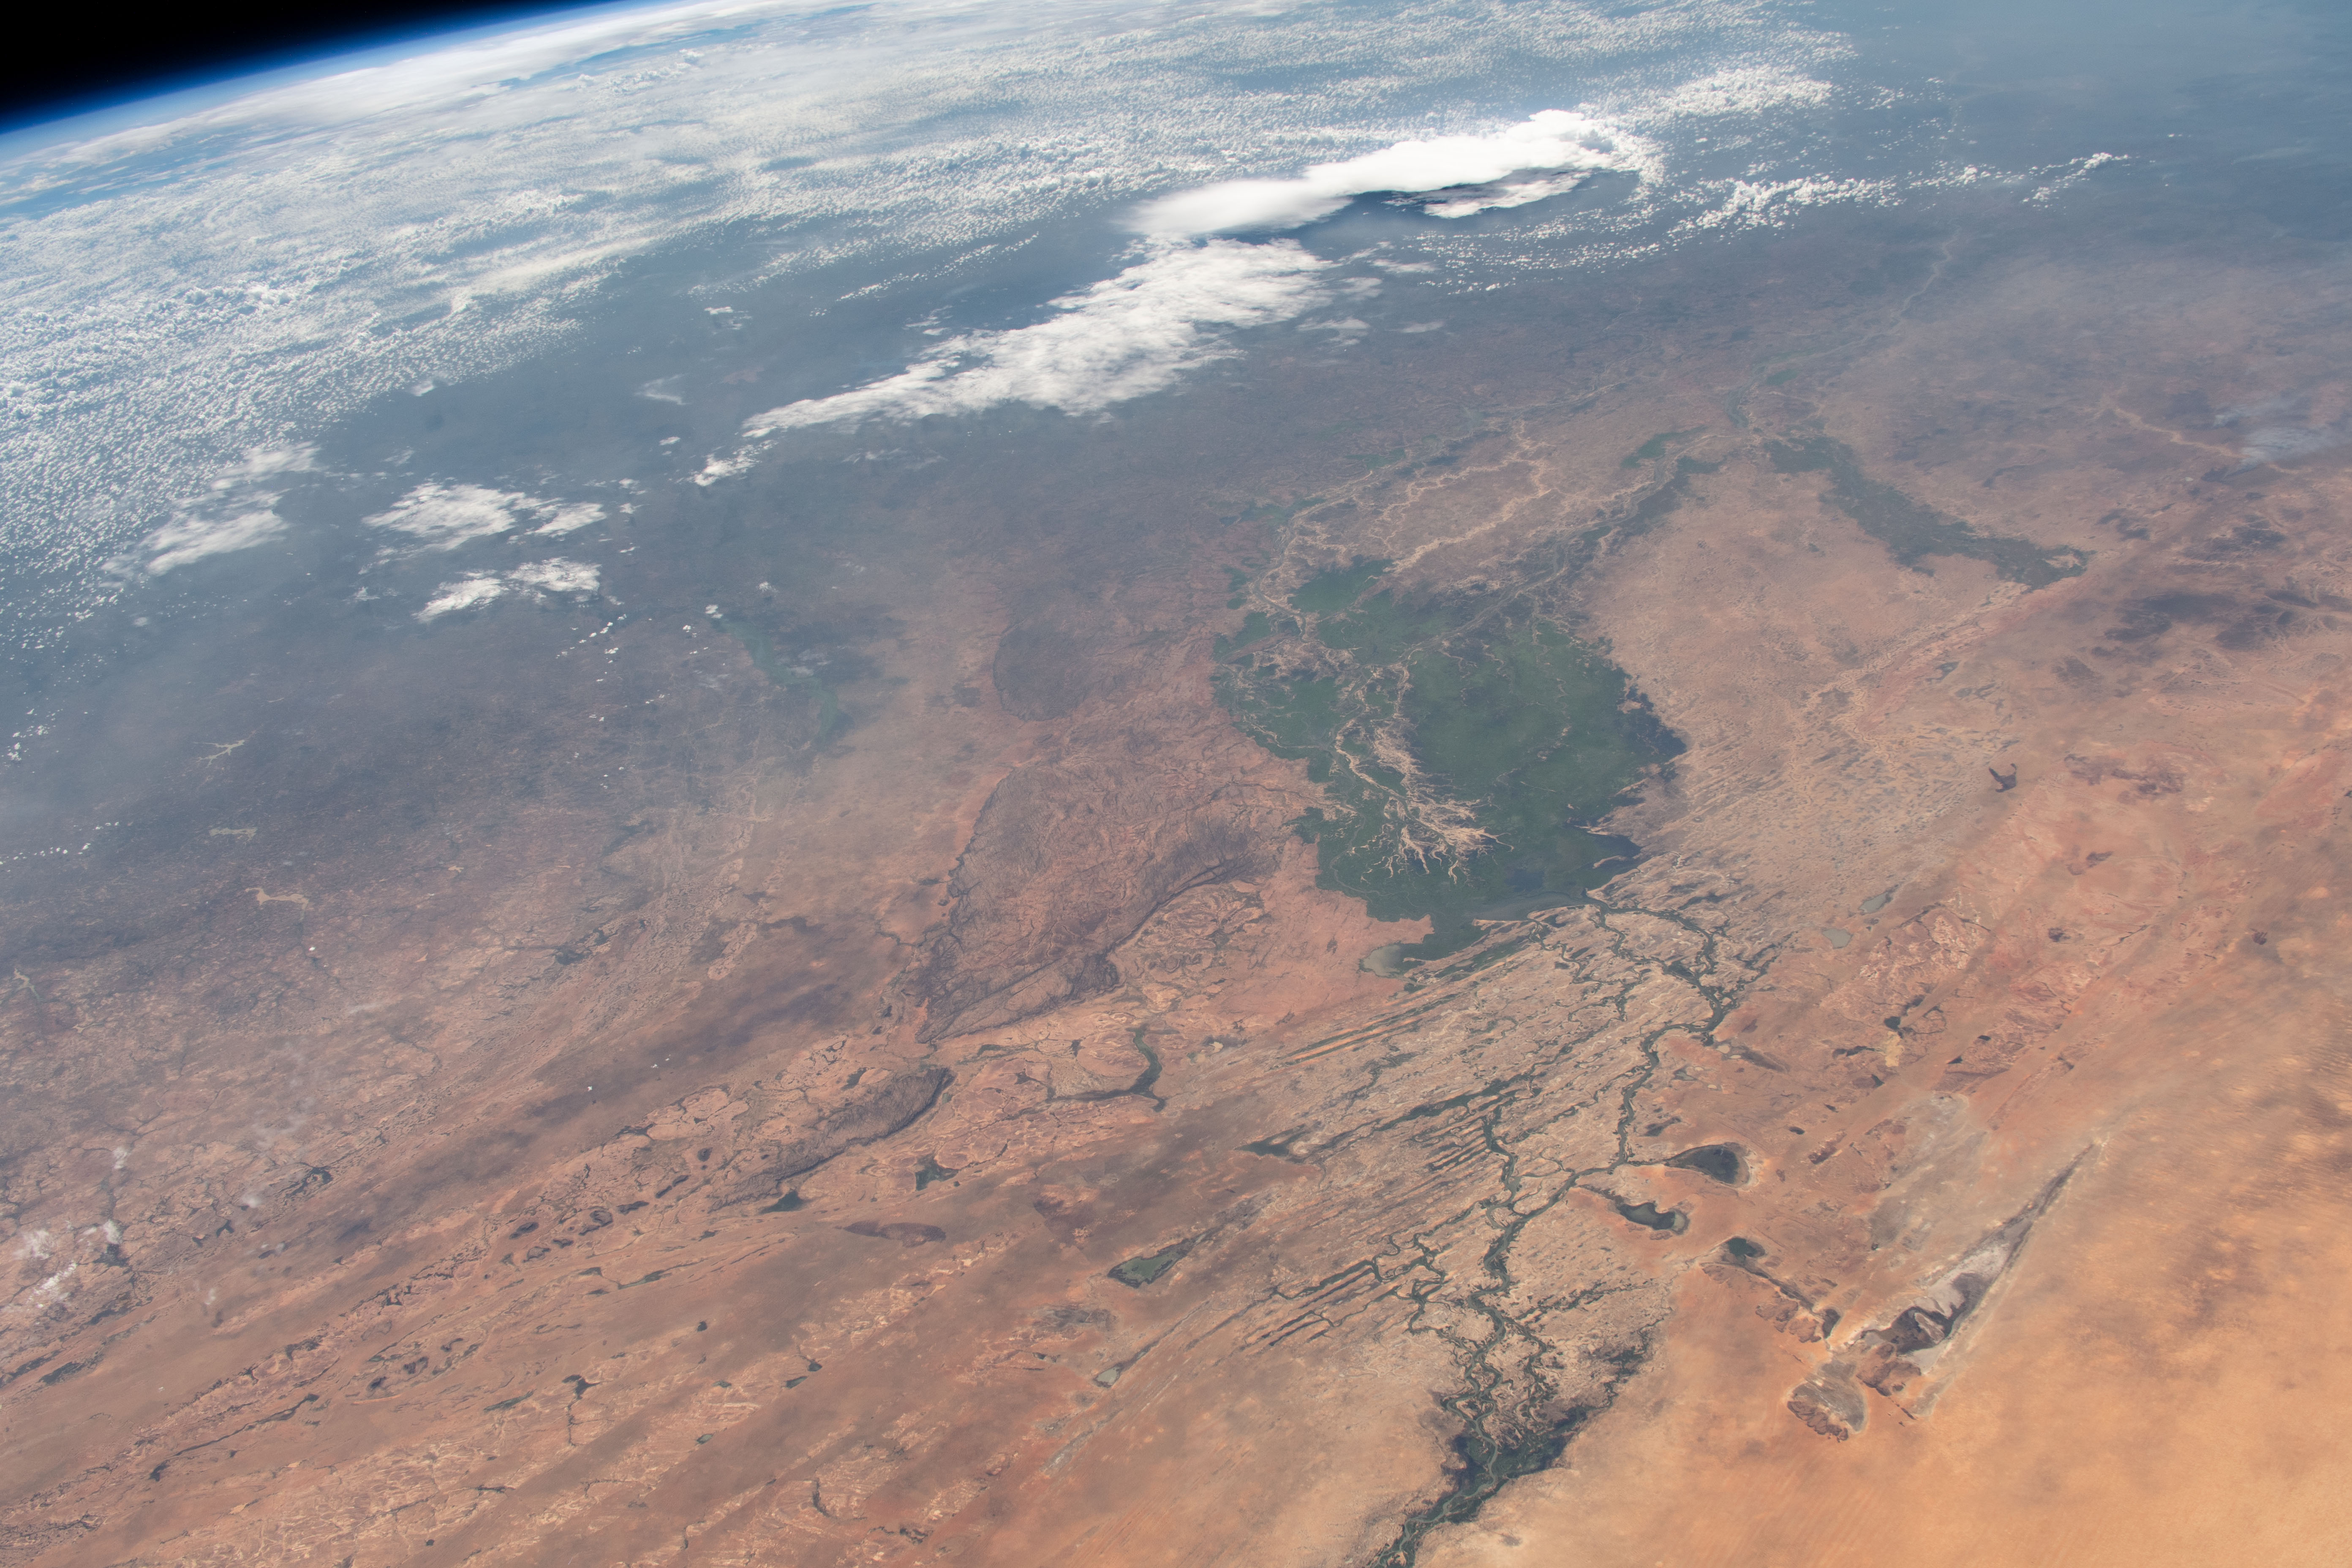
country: MALI
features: MOPTI, LAKE FAGUIBINE
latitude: 14.0
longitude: -4.0
